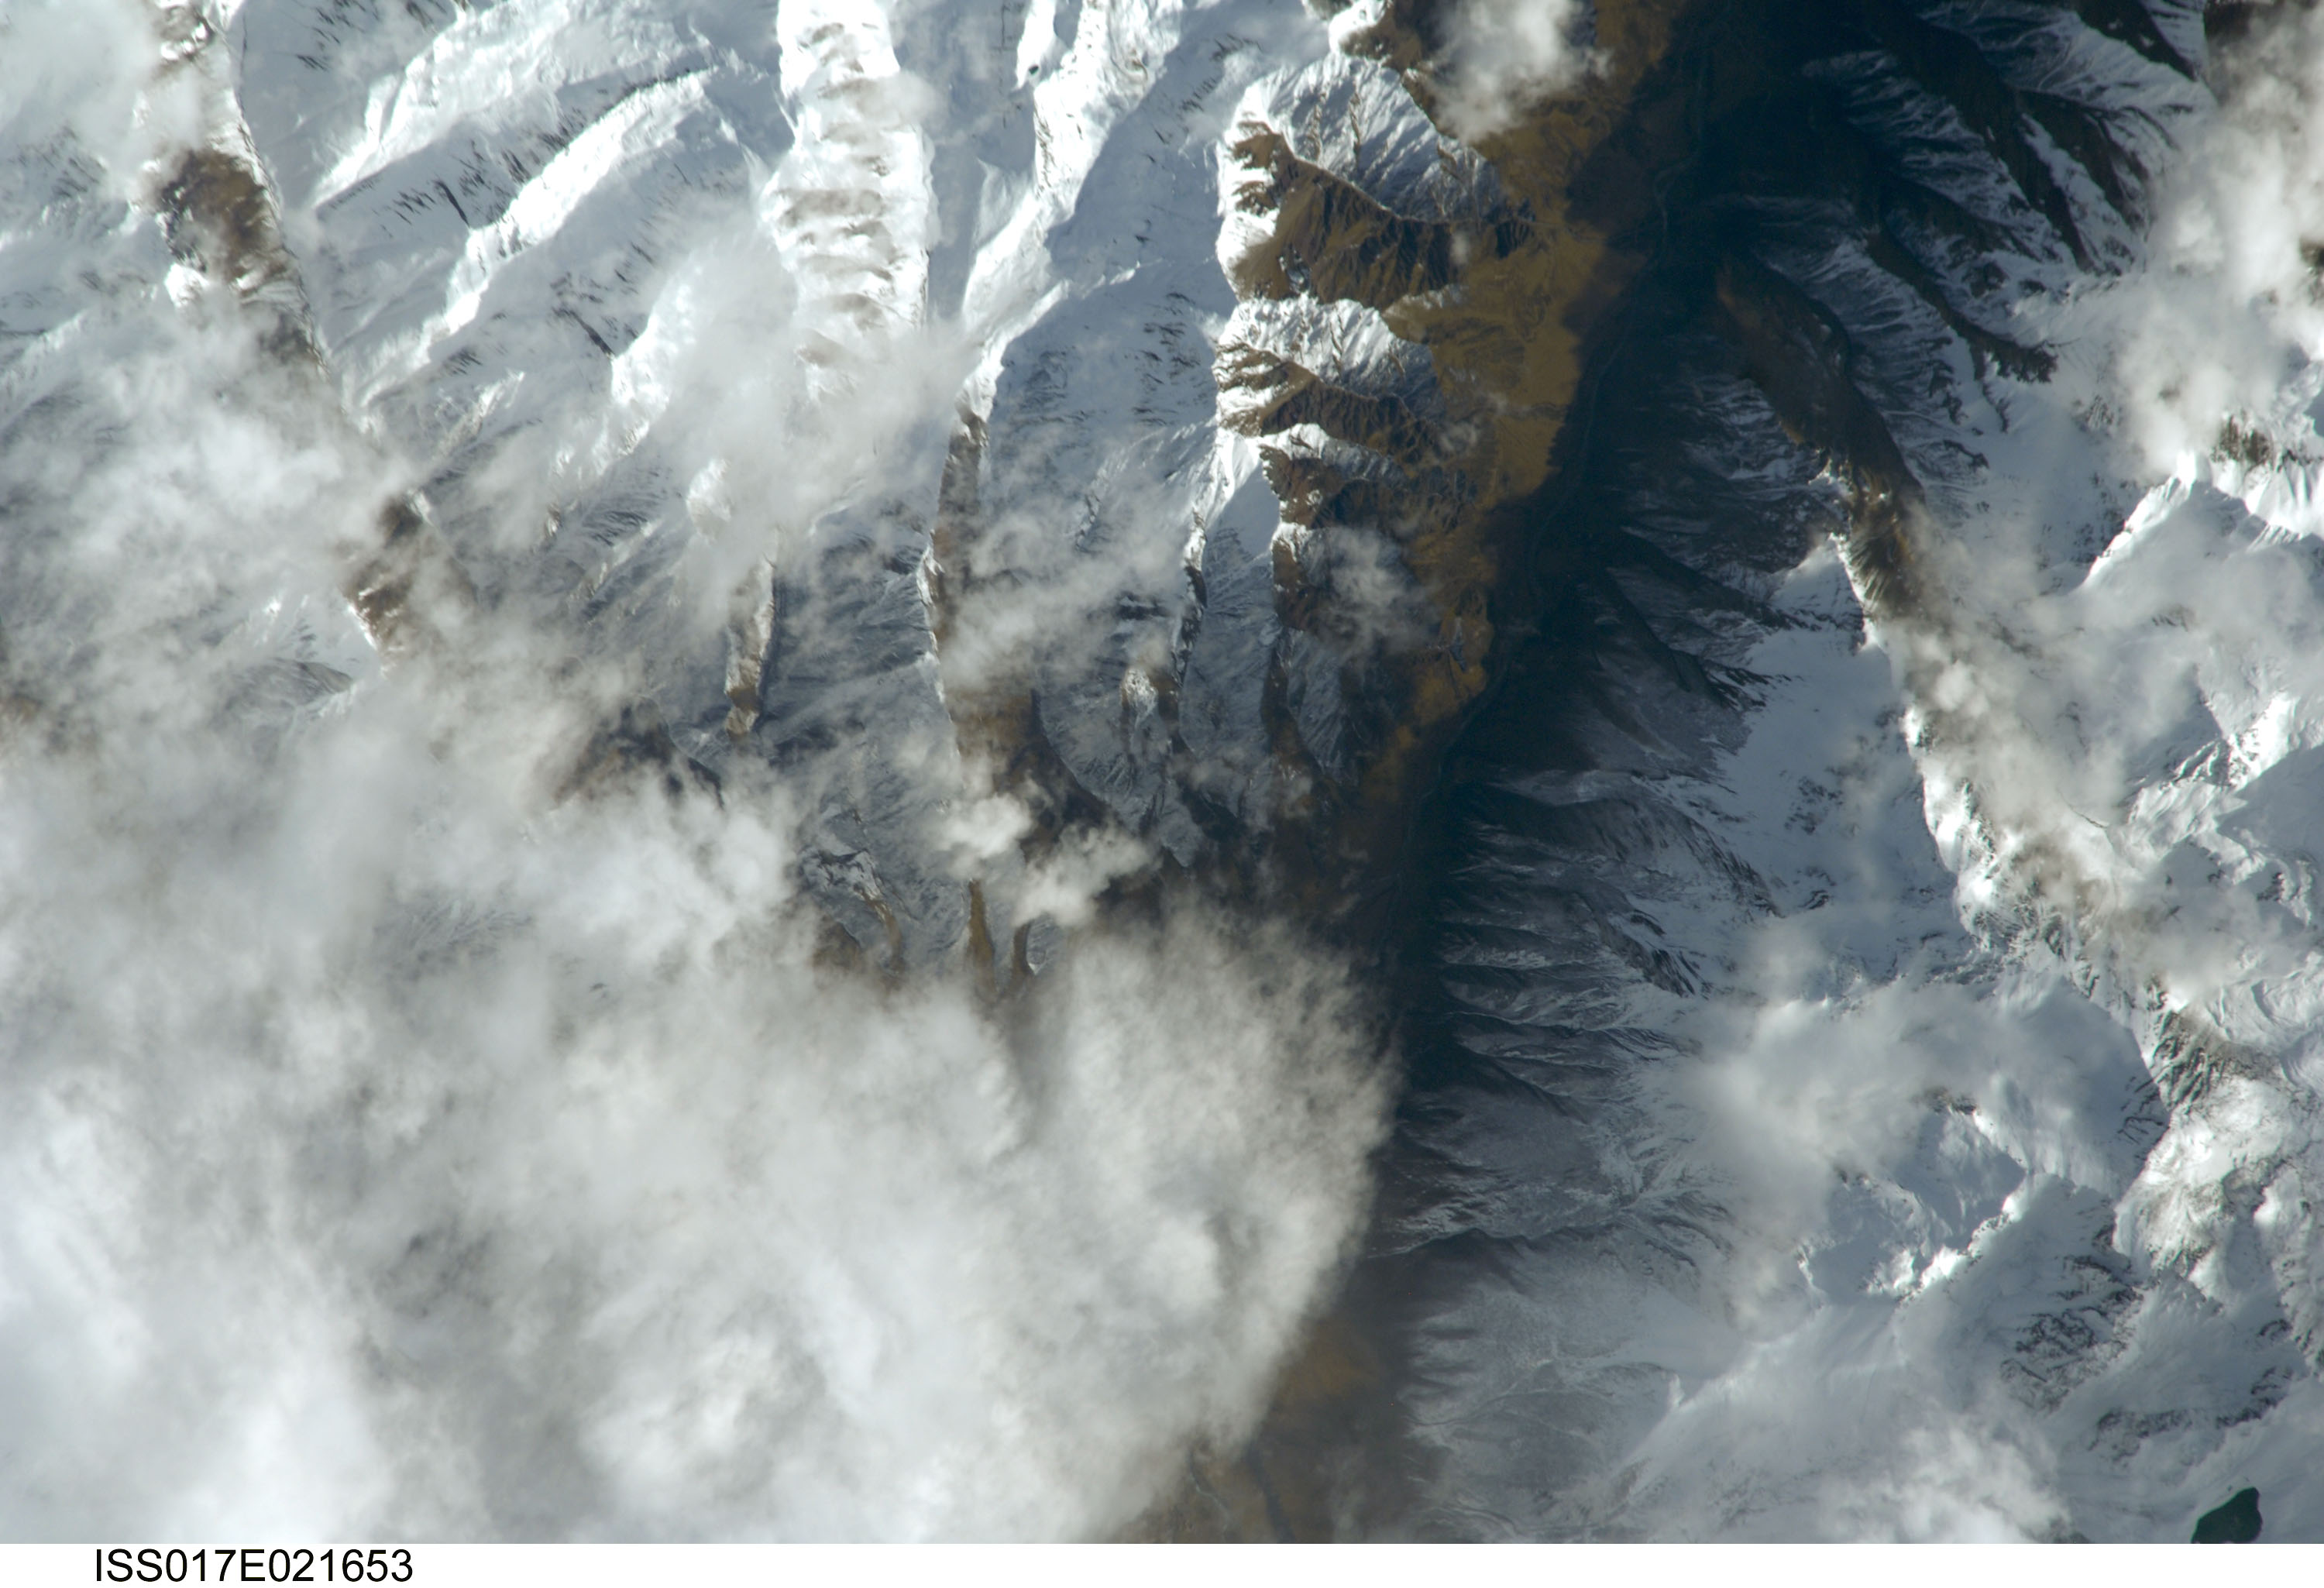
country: CHINA
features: MTS., SNOW, RIVER VALLEY, SMALL VALLEYS
